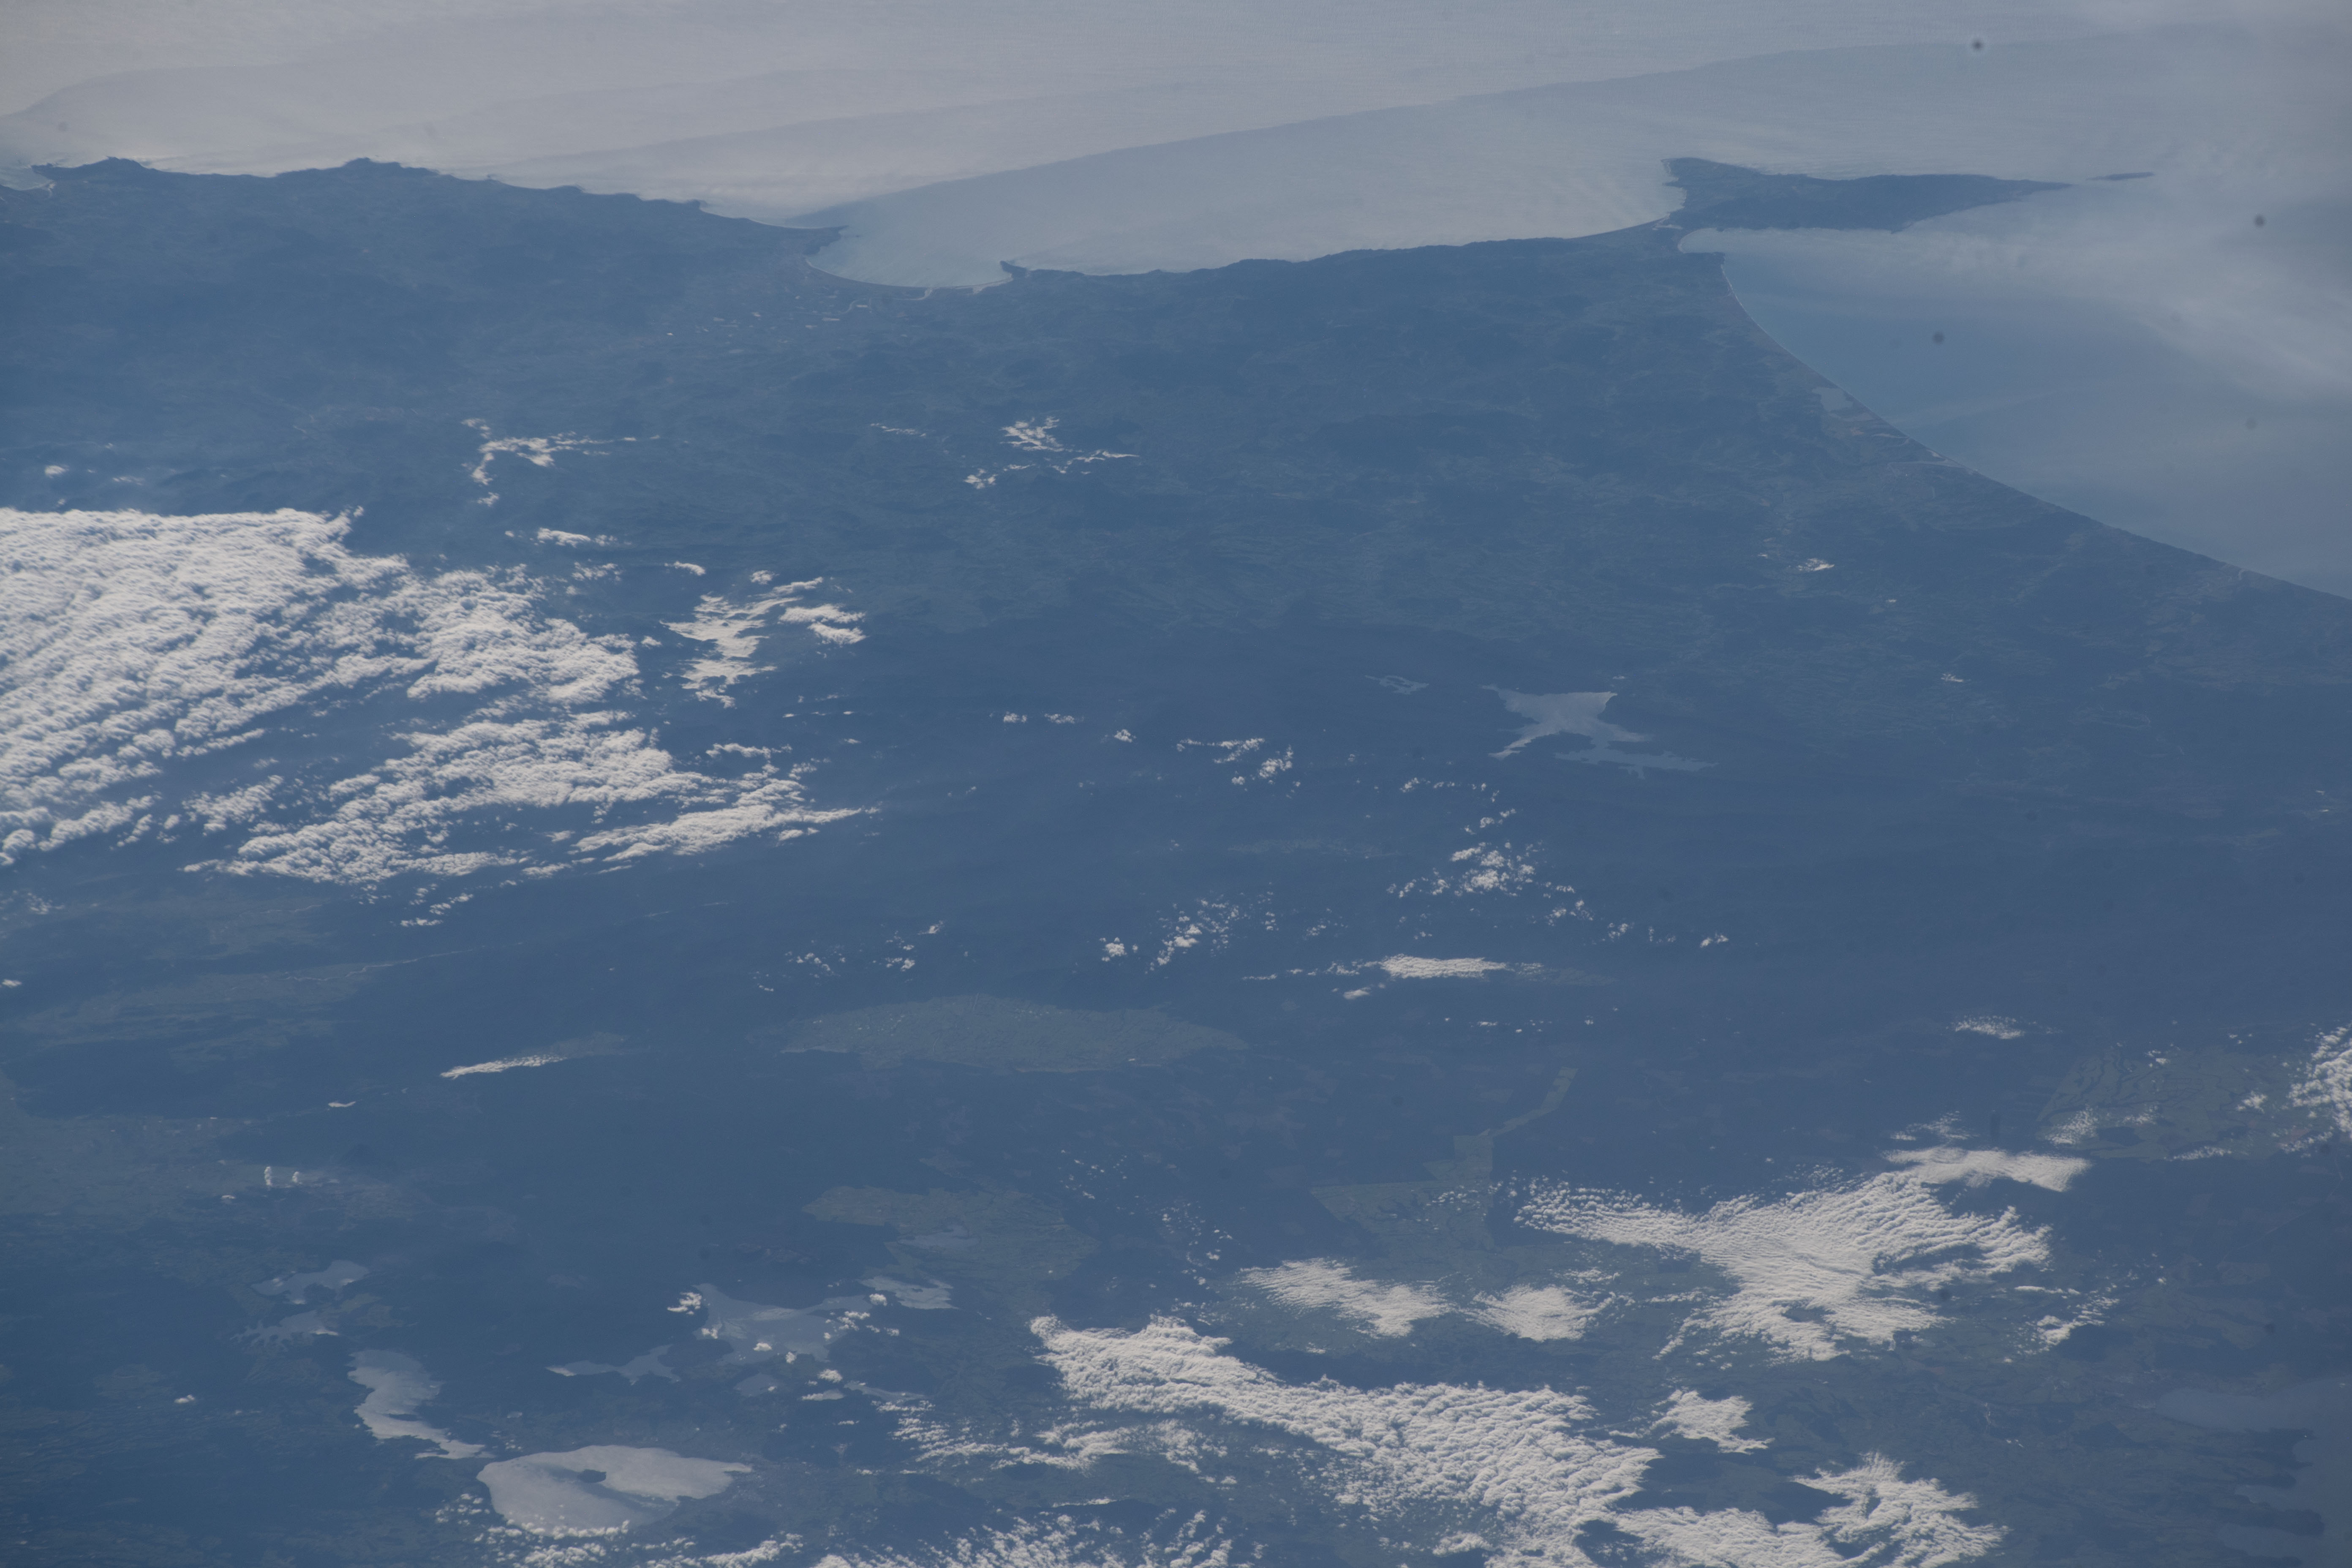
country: NEW ZEALAND-NI
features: NORTH ISLAND, HAWKE'S BAY
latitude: -38.6
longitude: 177.0
